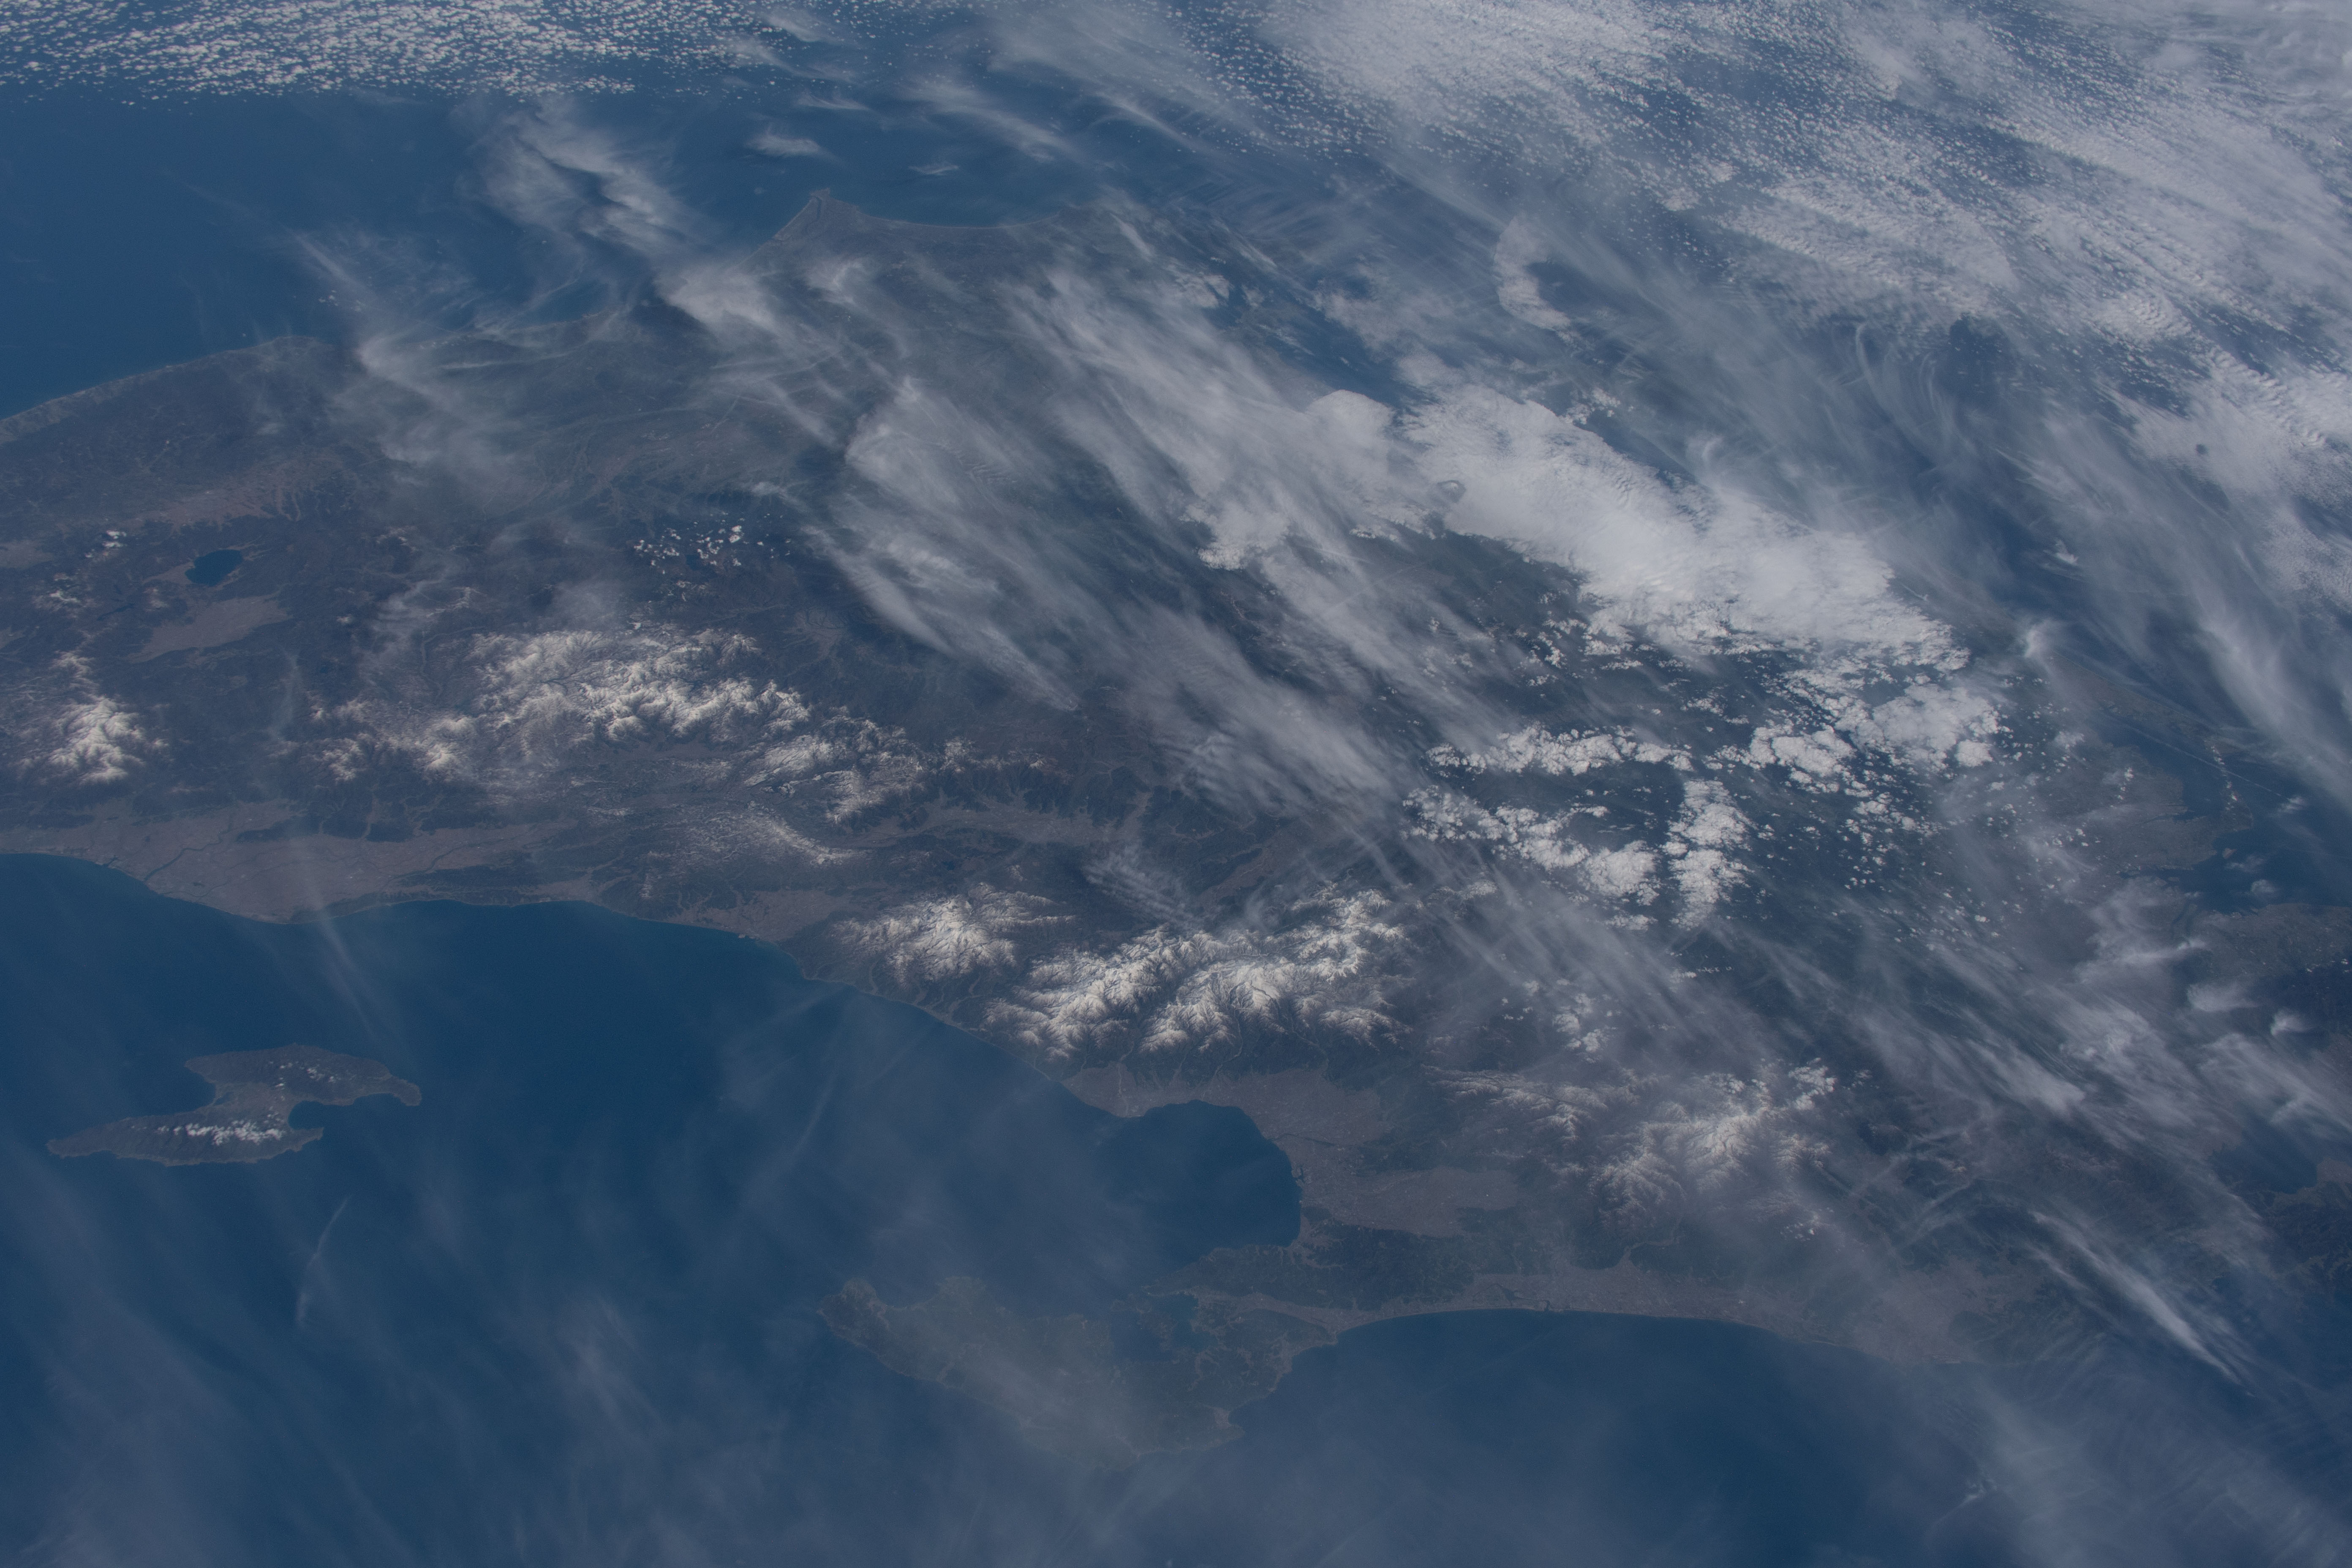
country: JAPAN
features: SADO ISLAND, SENDAI, TOYAMA BAY
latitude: 37.0
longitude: 138.0
